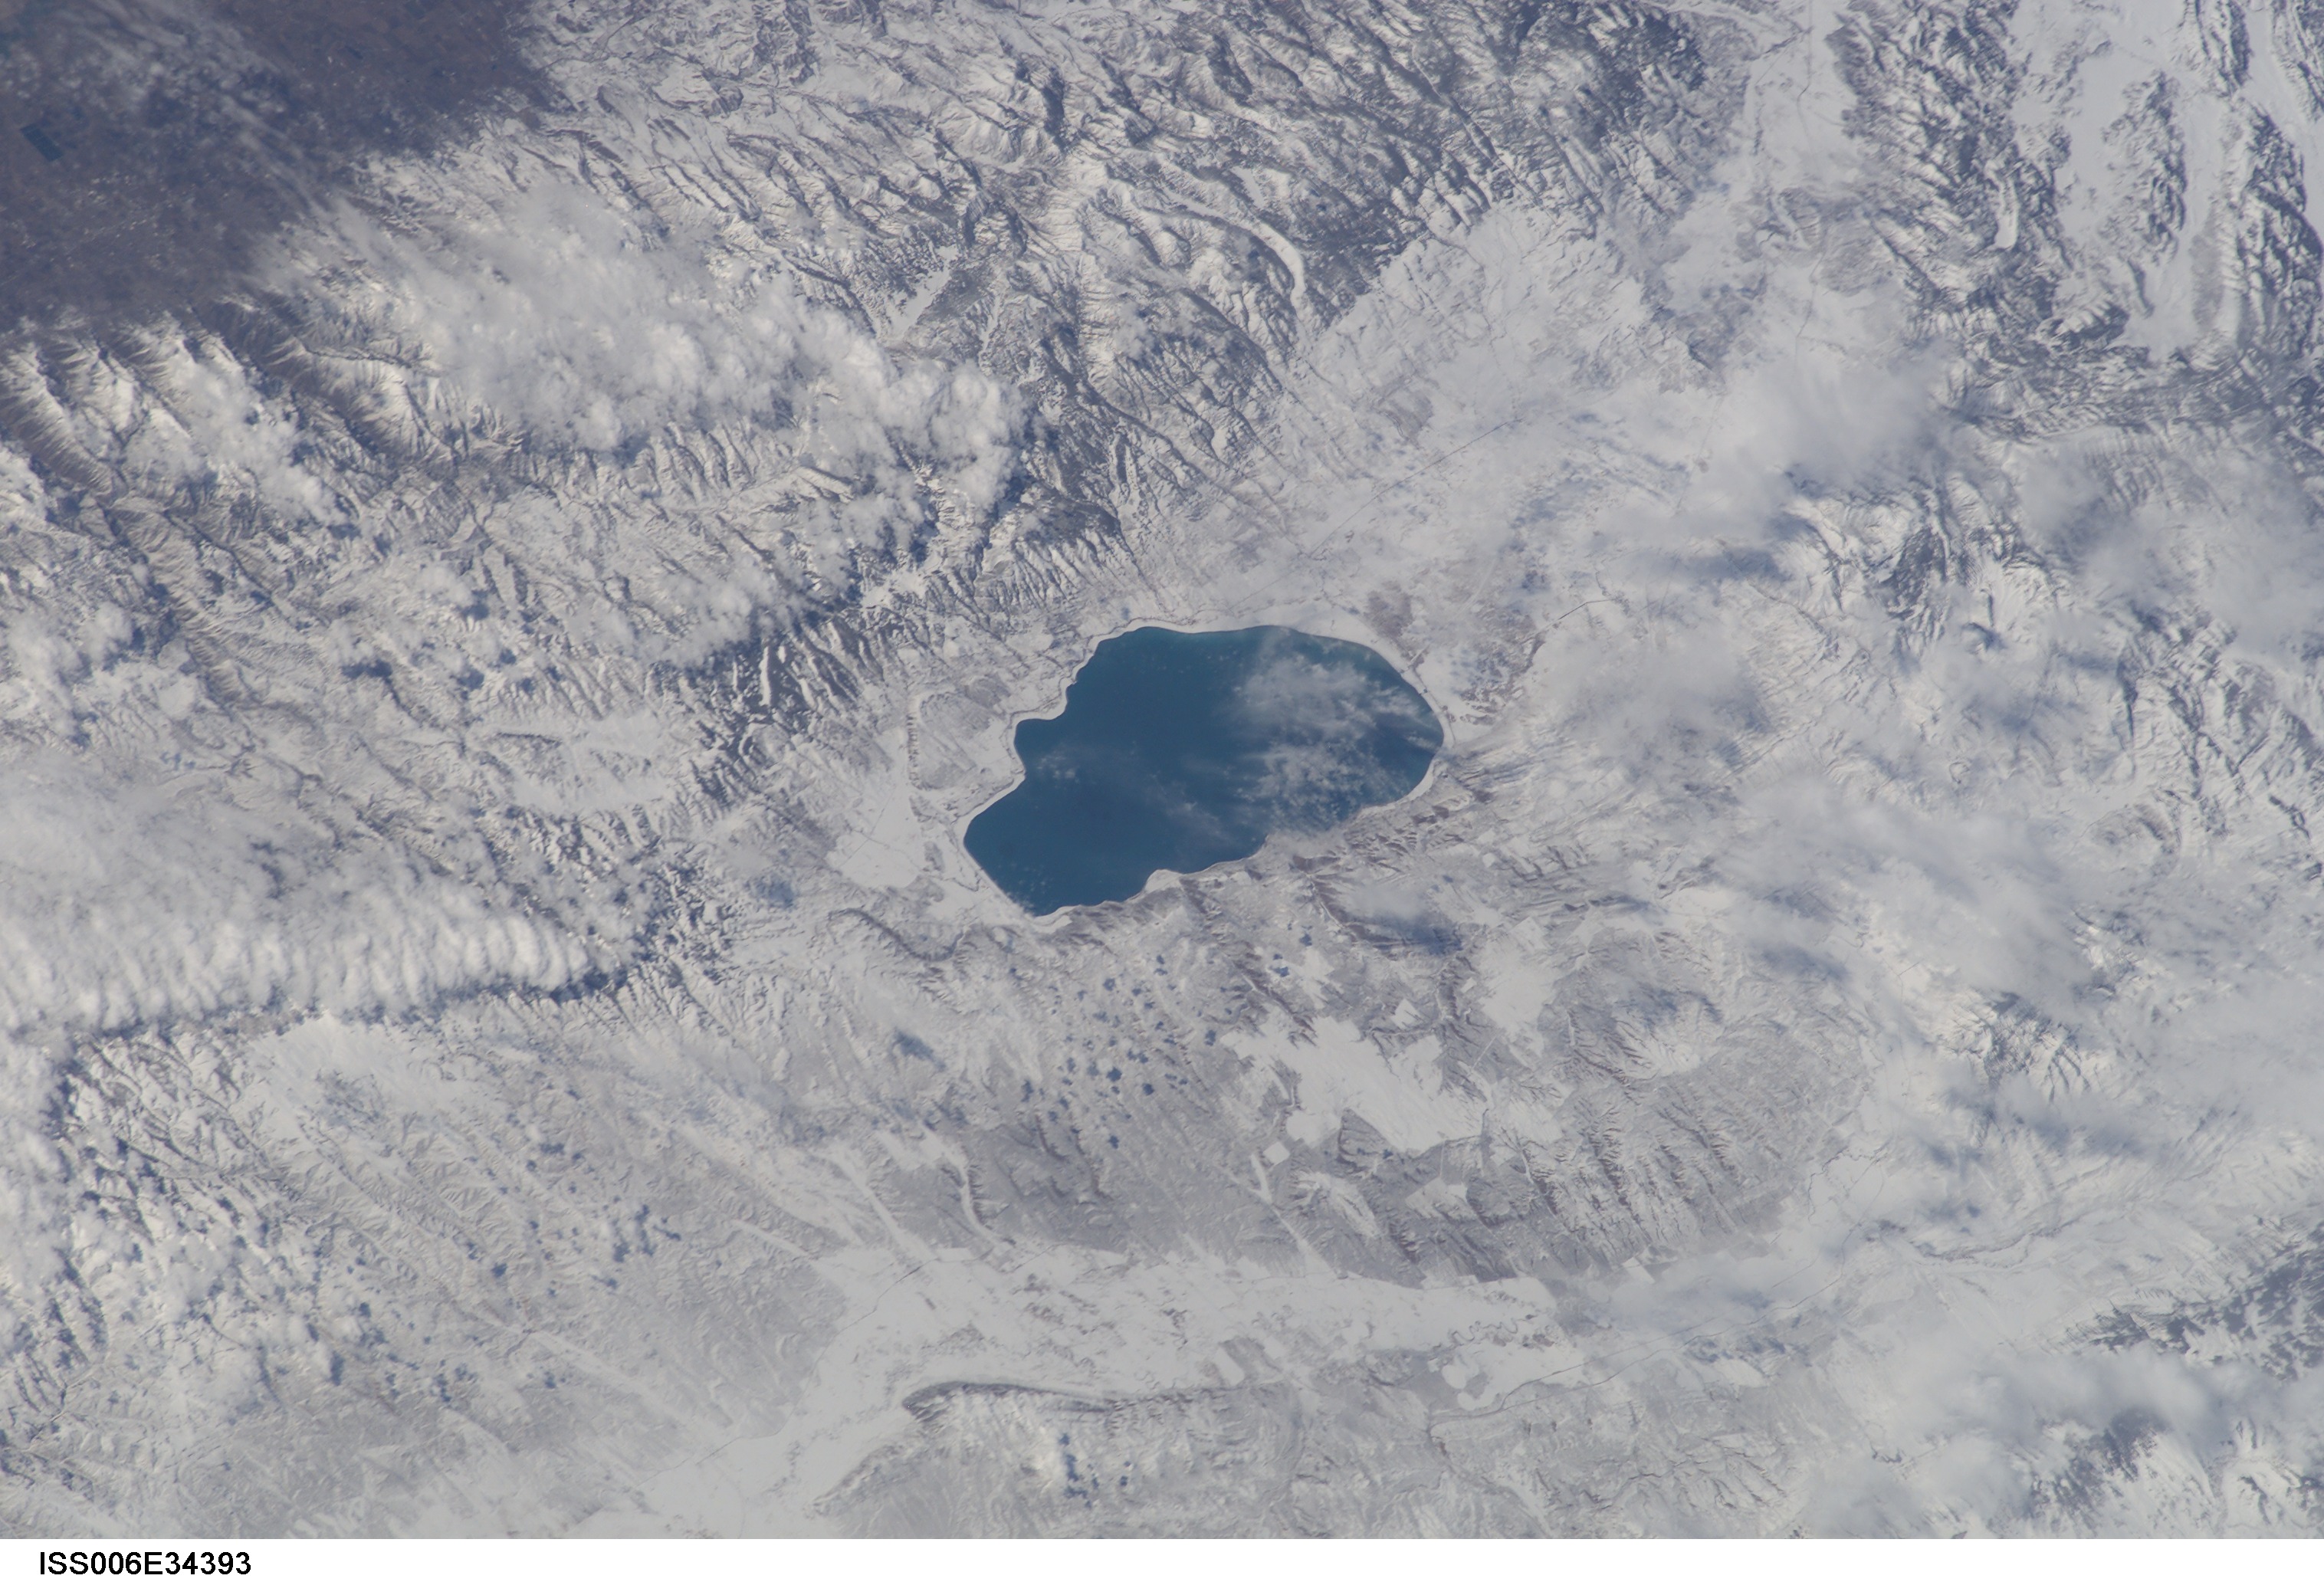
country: USA-IDAHO
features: BEAR LAKE
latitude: 42.0
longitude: -111.5
